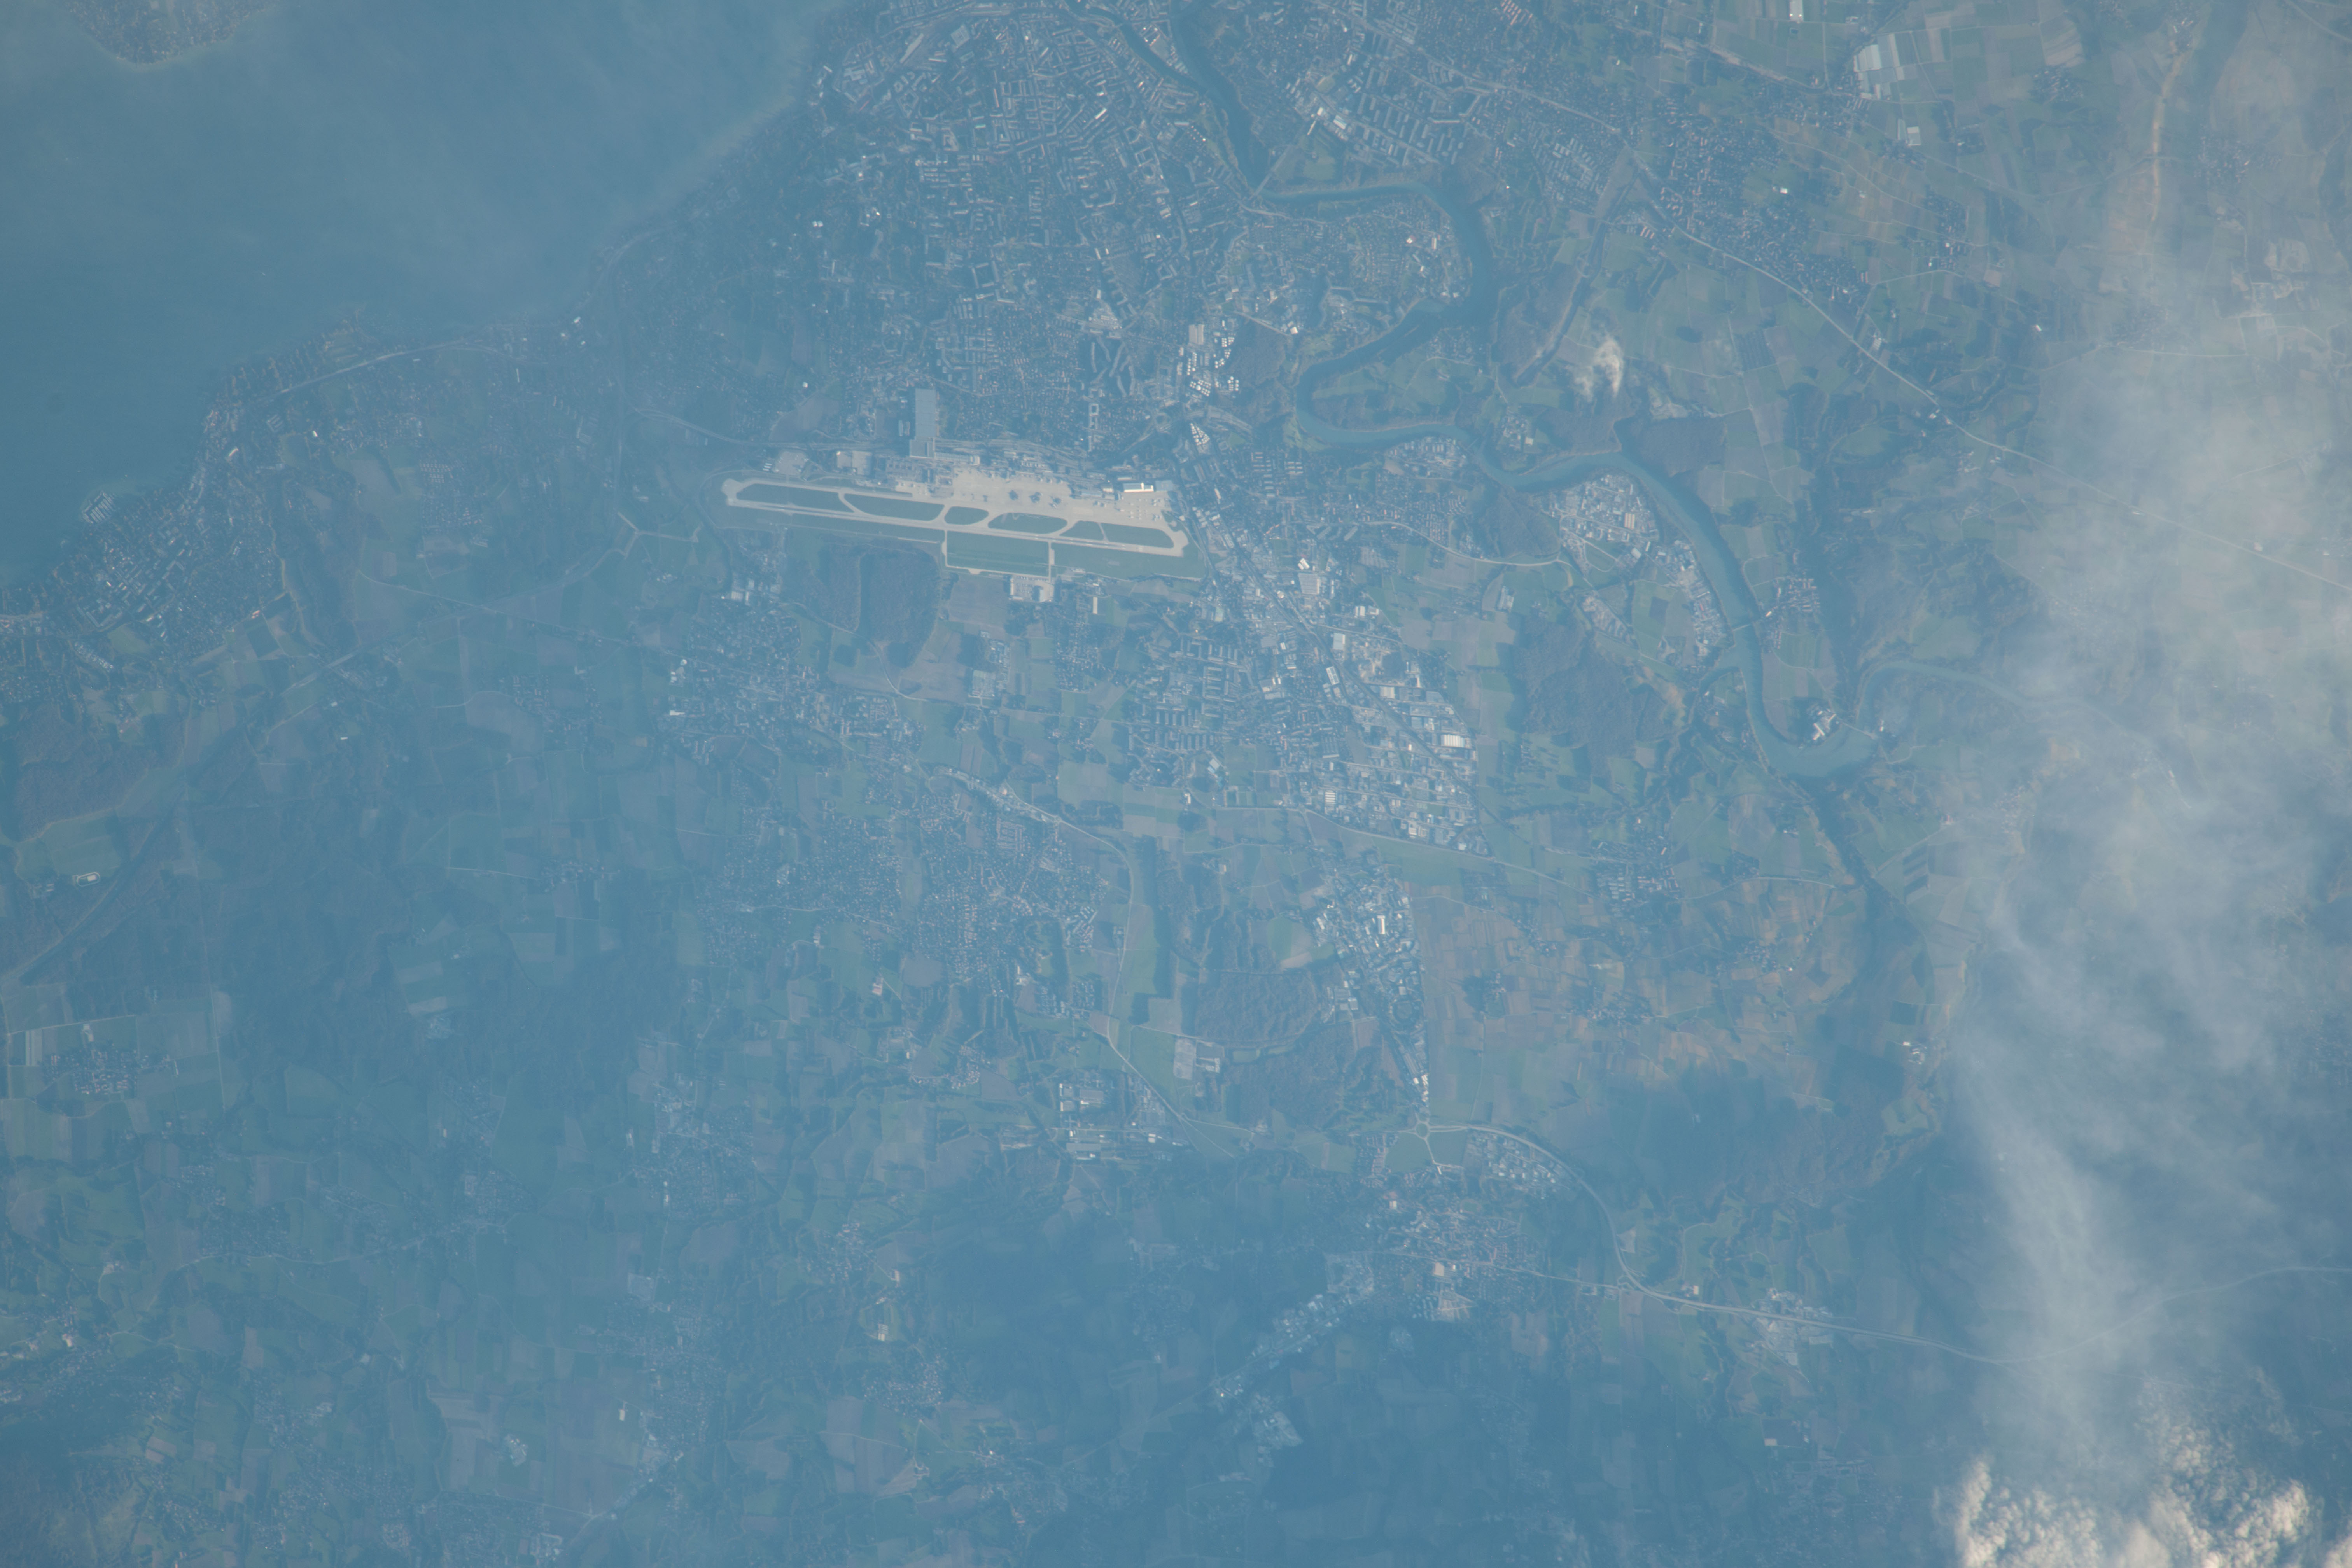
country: FRANCE
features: AIRPORT, GENEVA, LEMAN LAKE, FARMLAND, MOUNTAINS
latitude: 46.2
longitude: 6.1
